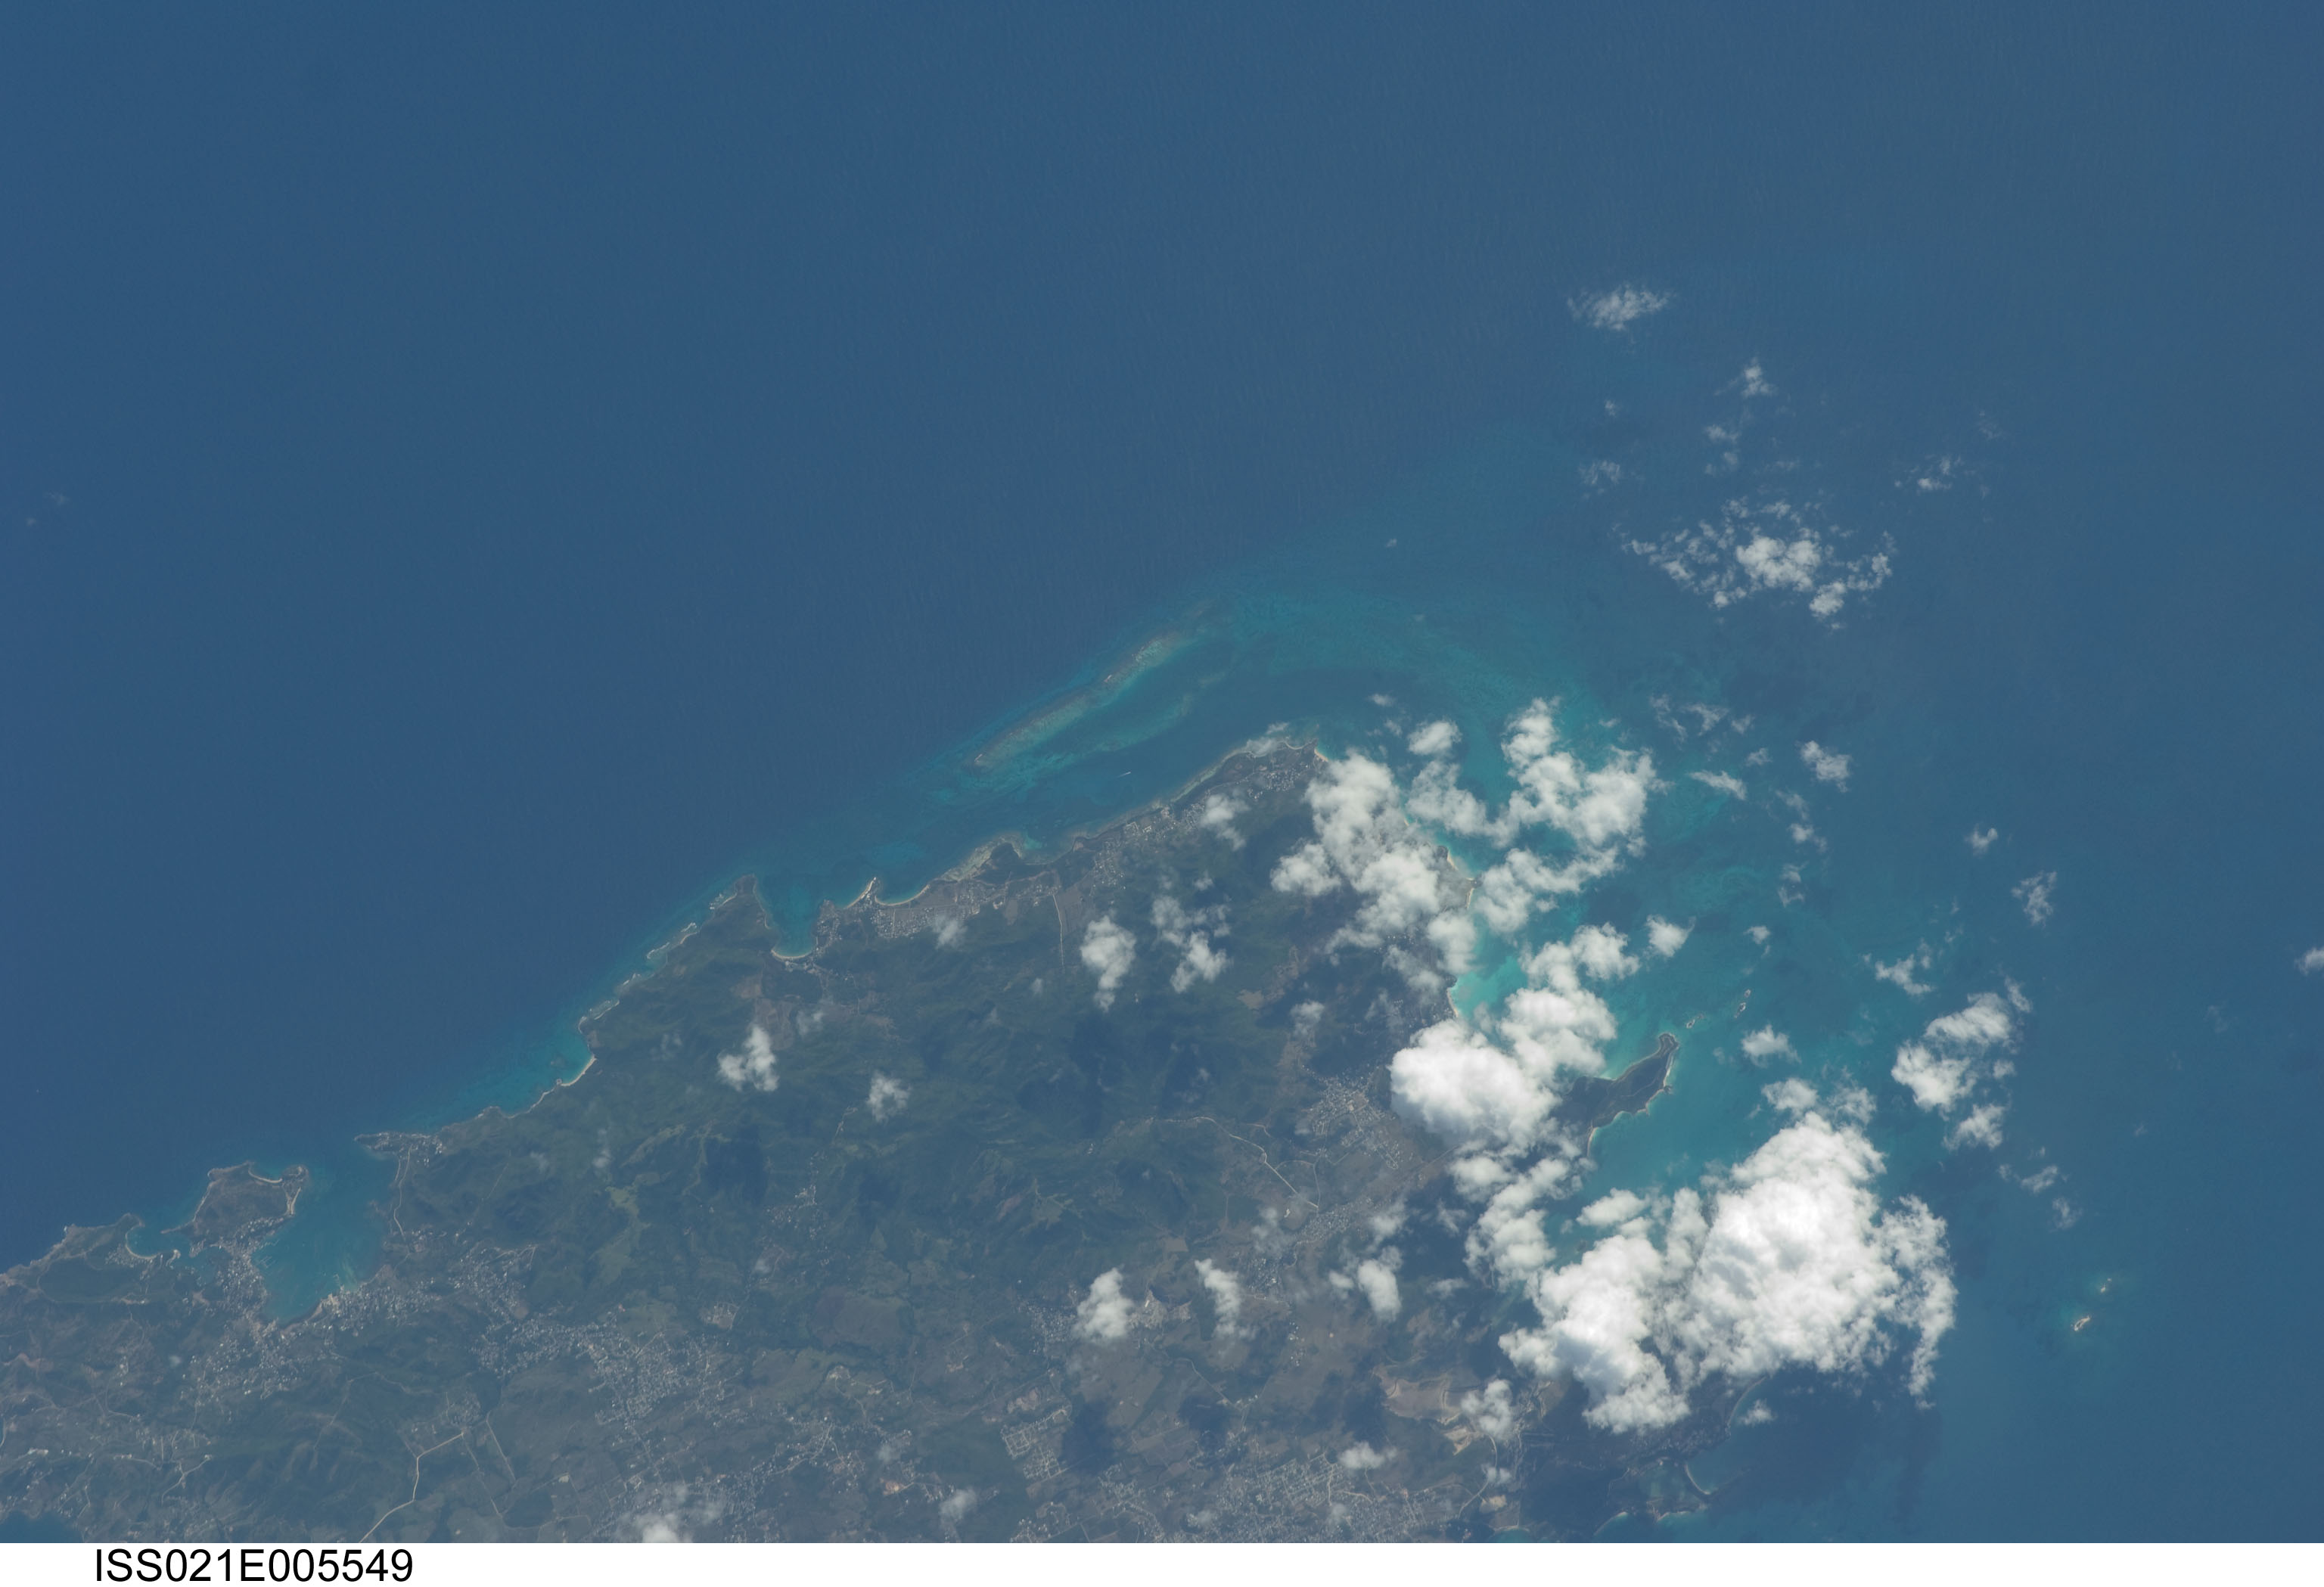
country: LESSER ANTILLES
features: ANTIGUA I., INLETS, COASTLINE, REEFS
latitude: 17.0
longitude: -61.9
